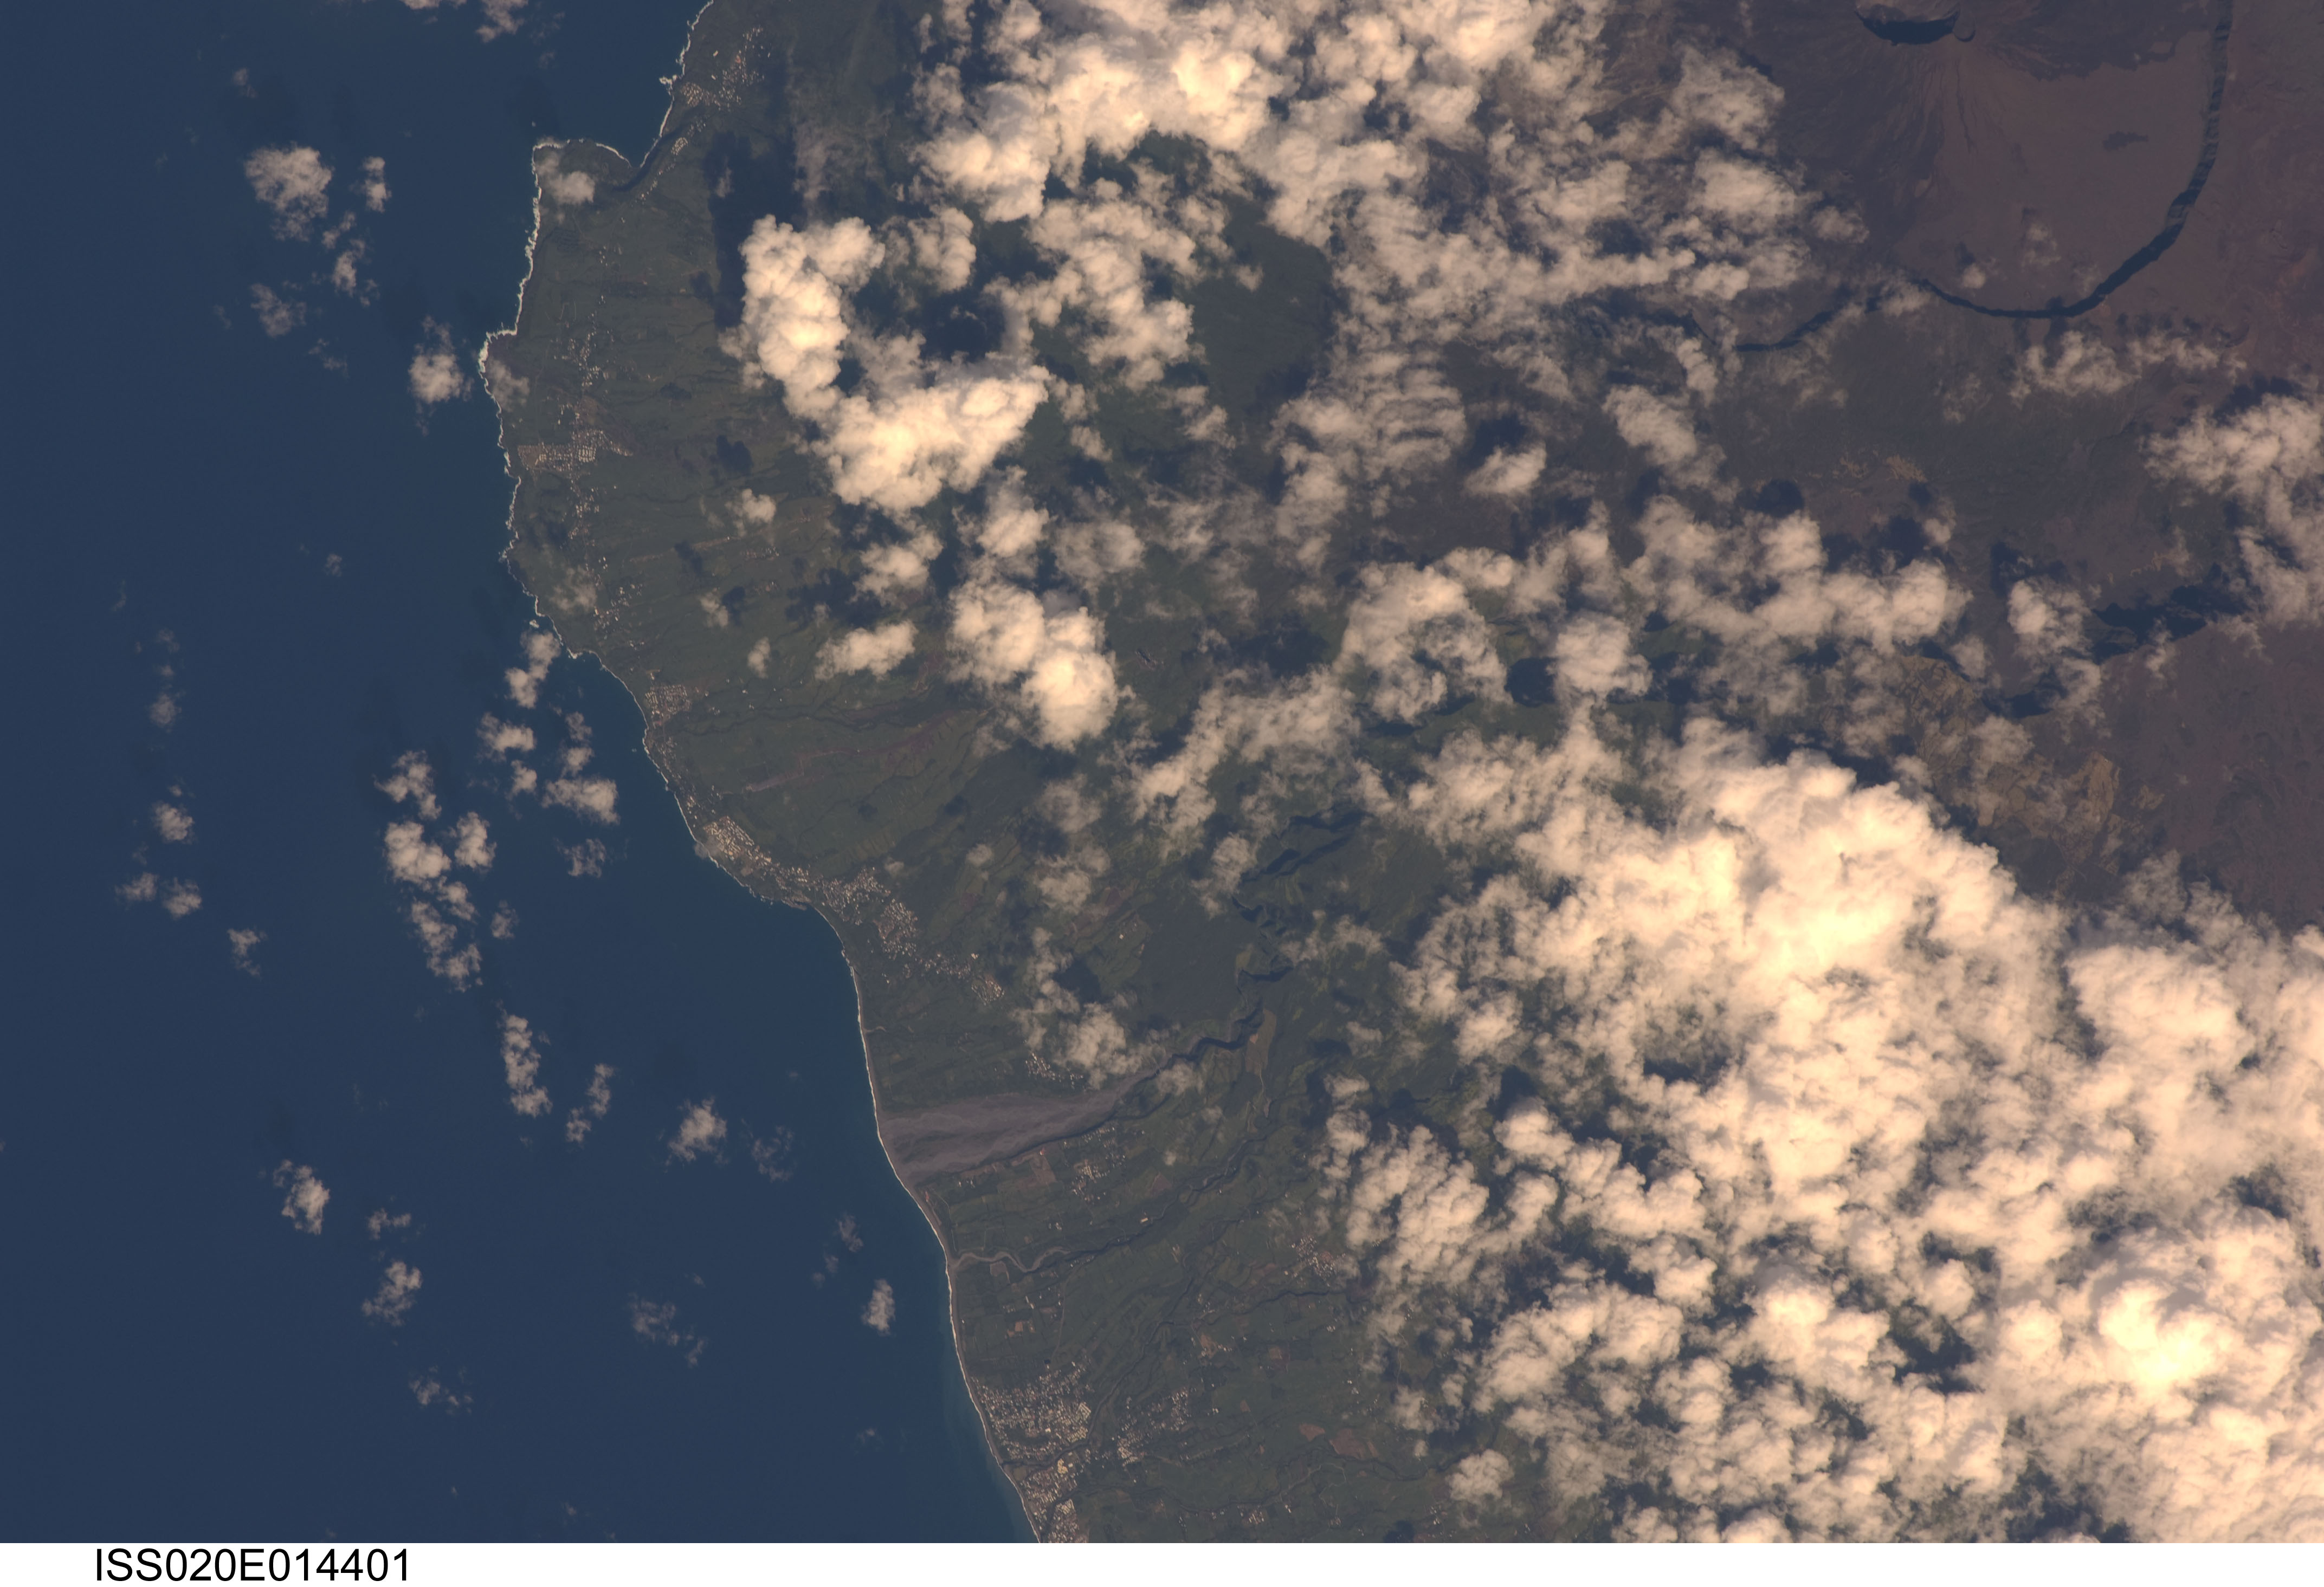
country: REUNION
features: E. COAST, SAINTE-ROSE, VOL., PK. OF LA FOURNAISE
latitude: -21.1
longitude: 55.7
